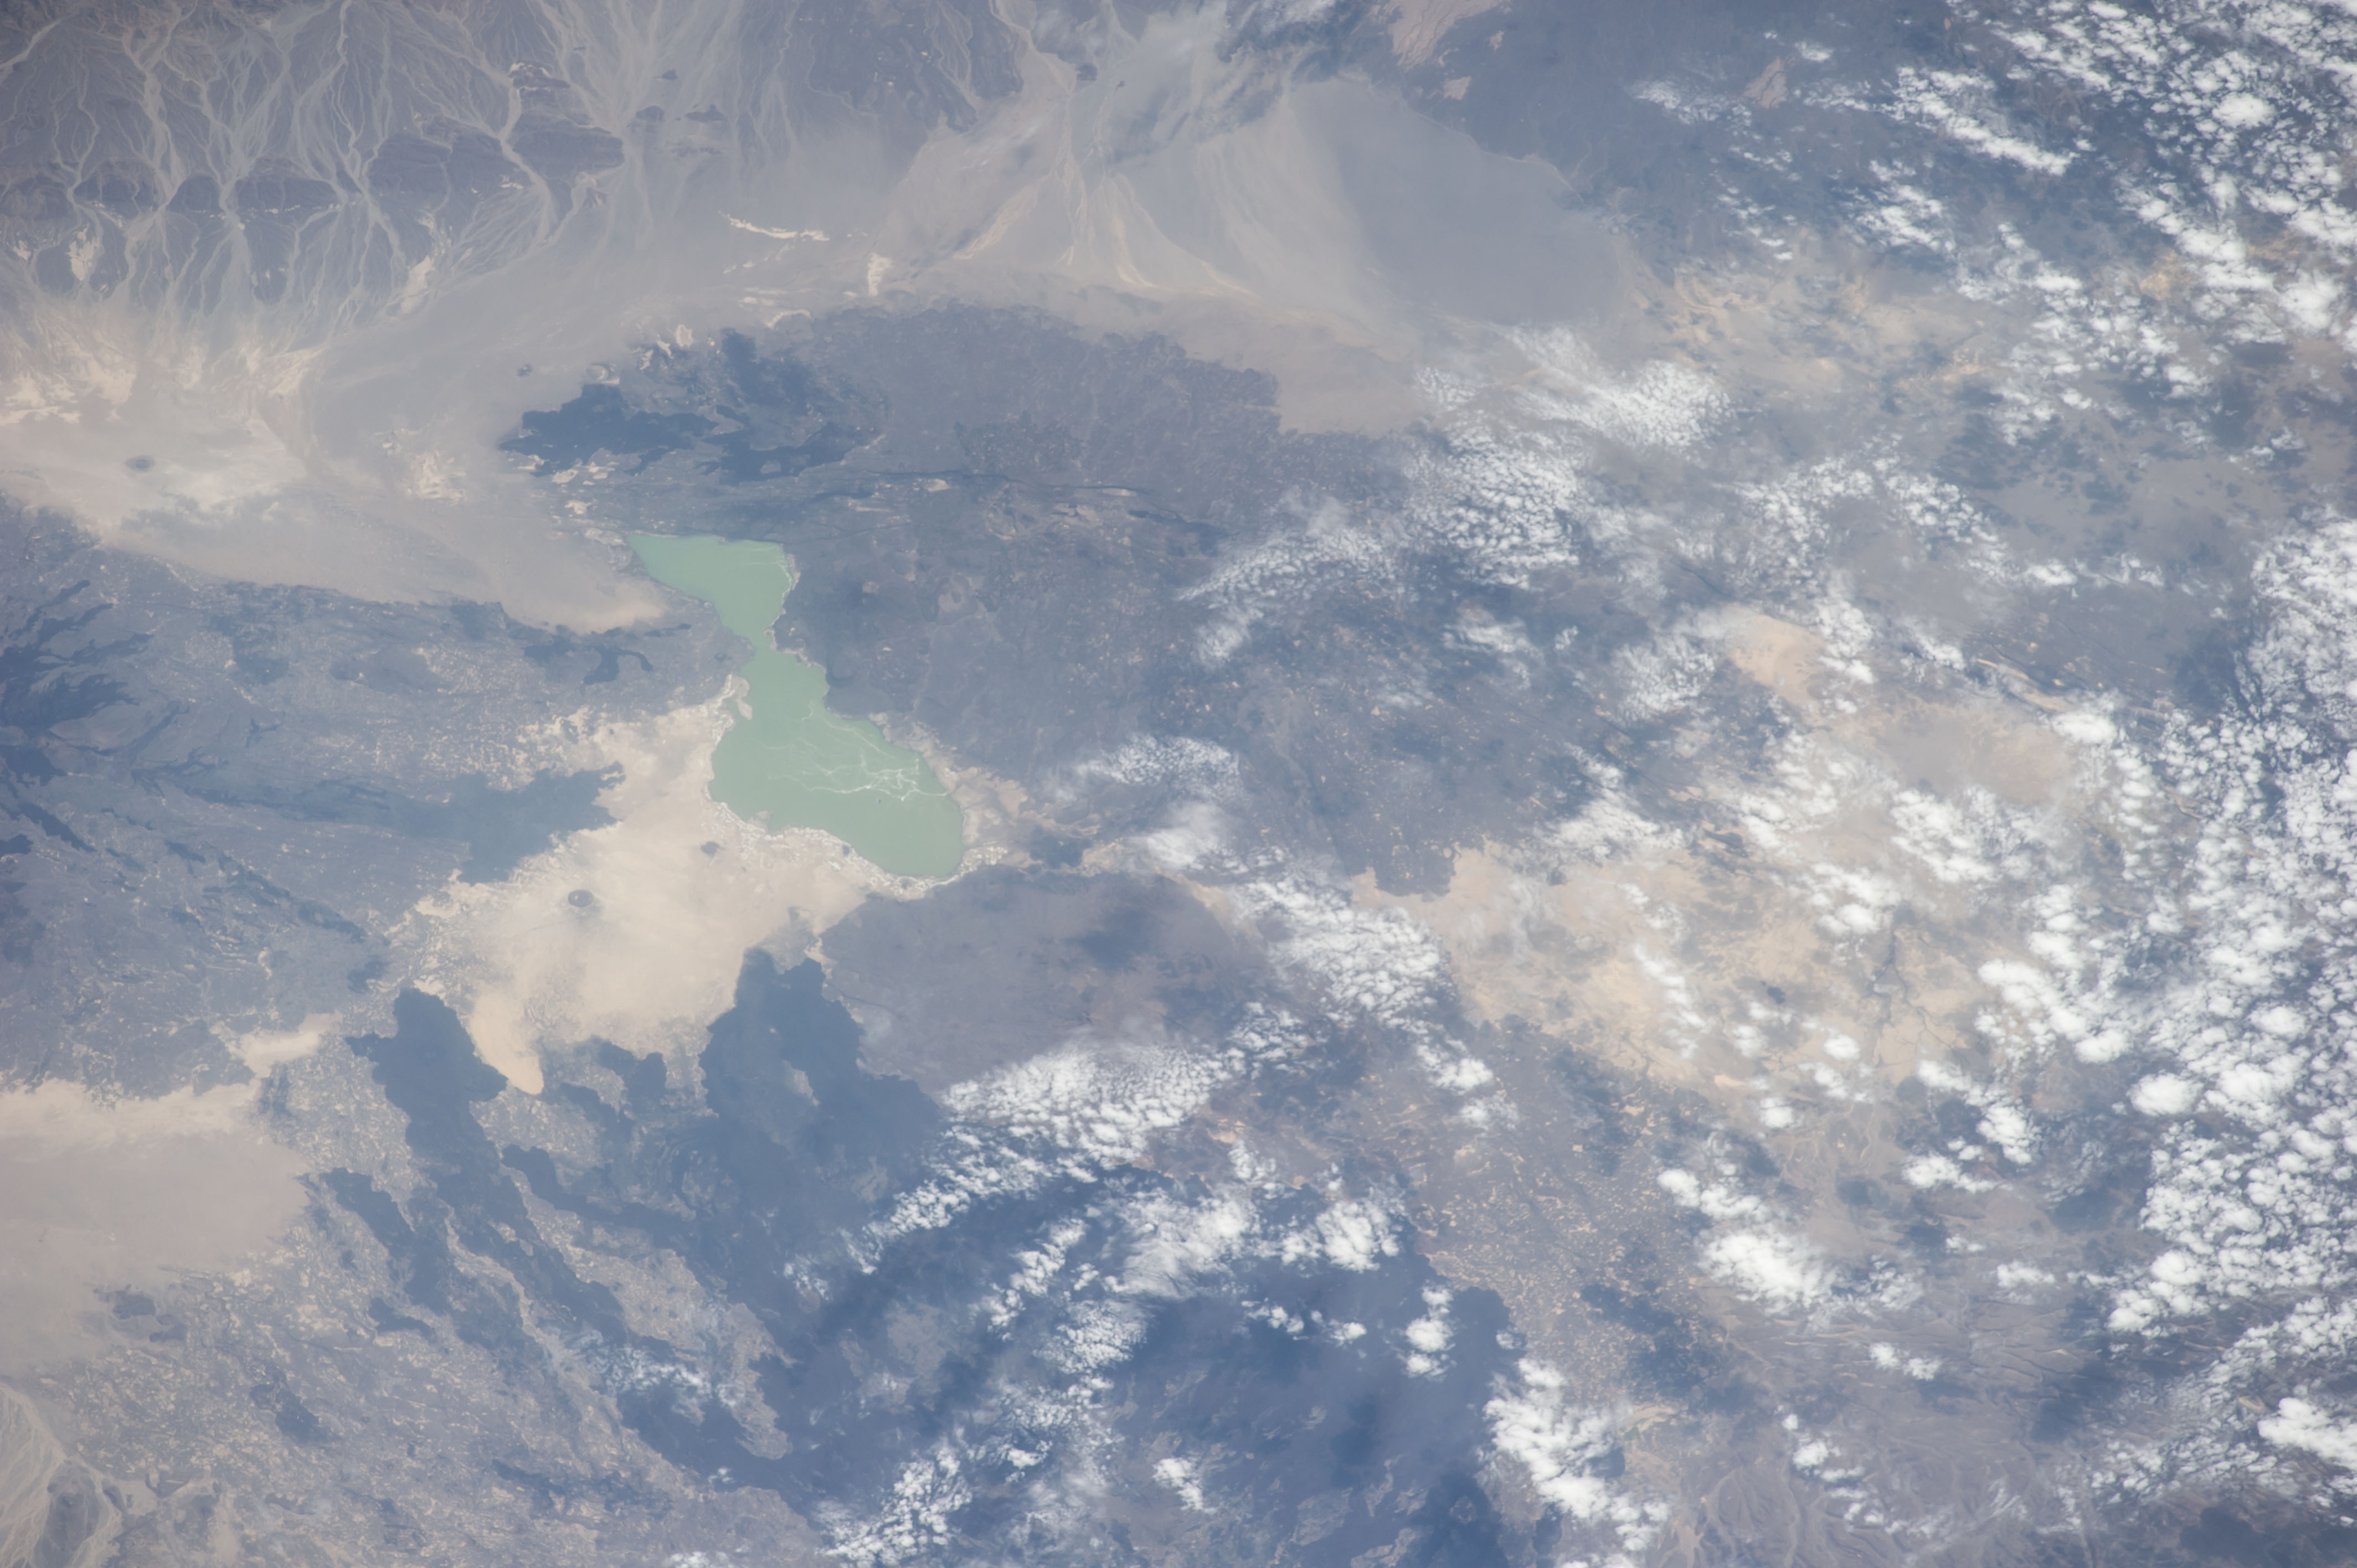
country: ETHIOPIA
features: LAKE AFRERA,L. AFRERA
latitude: 13.1
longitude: 41.0
